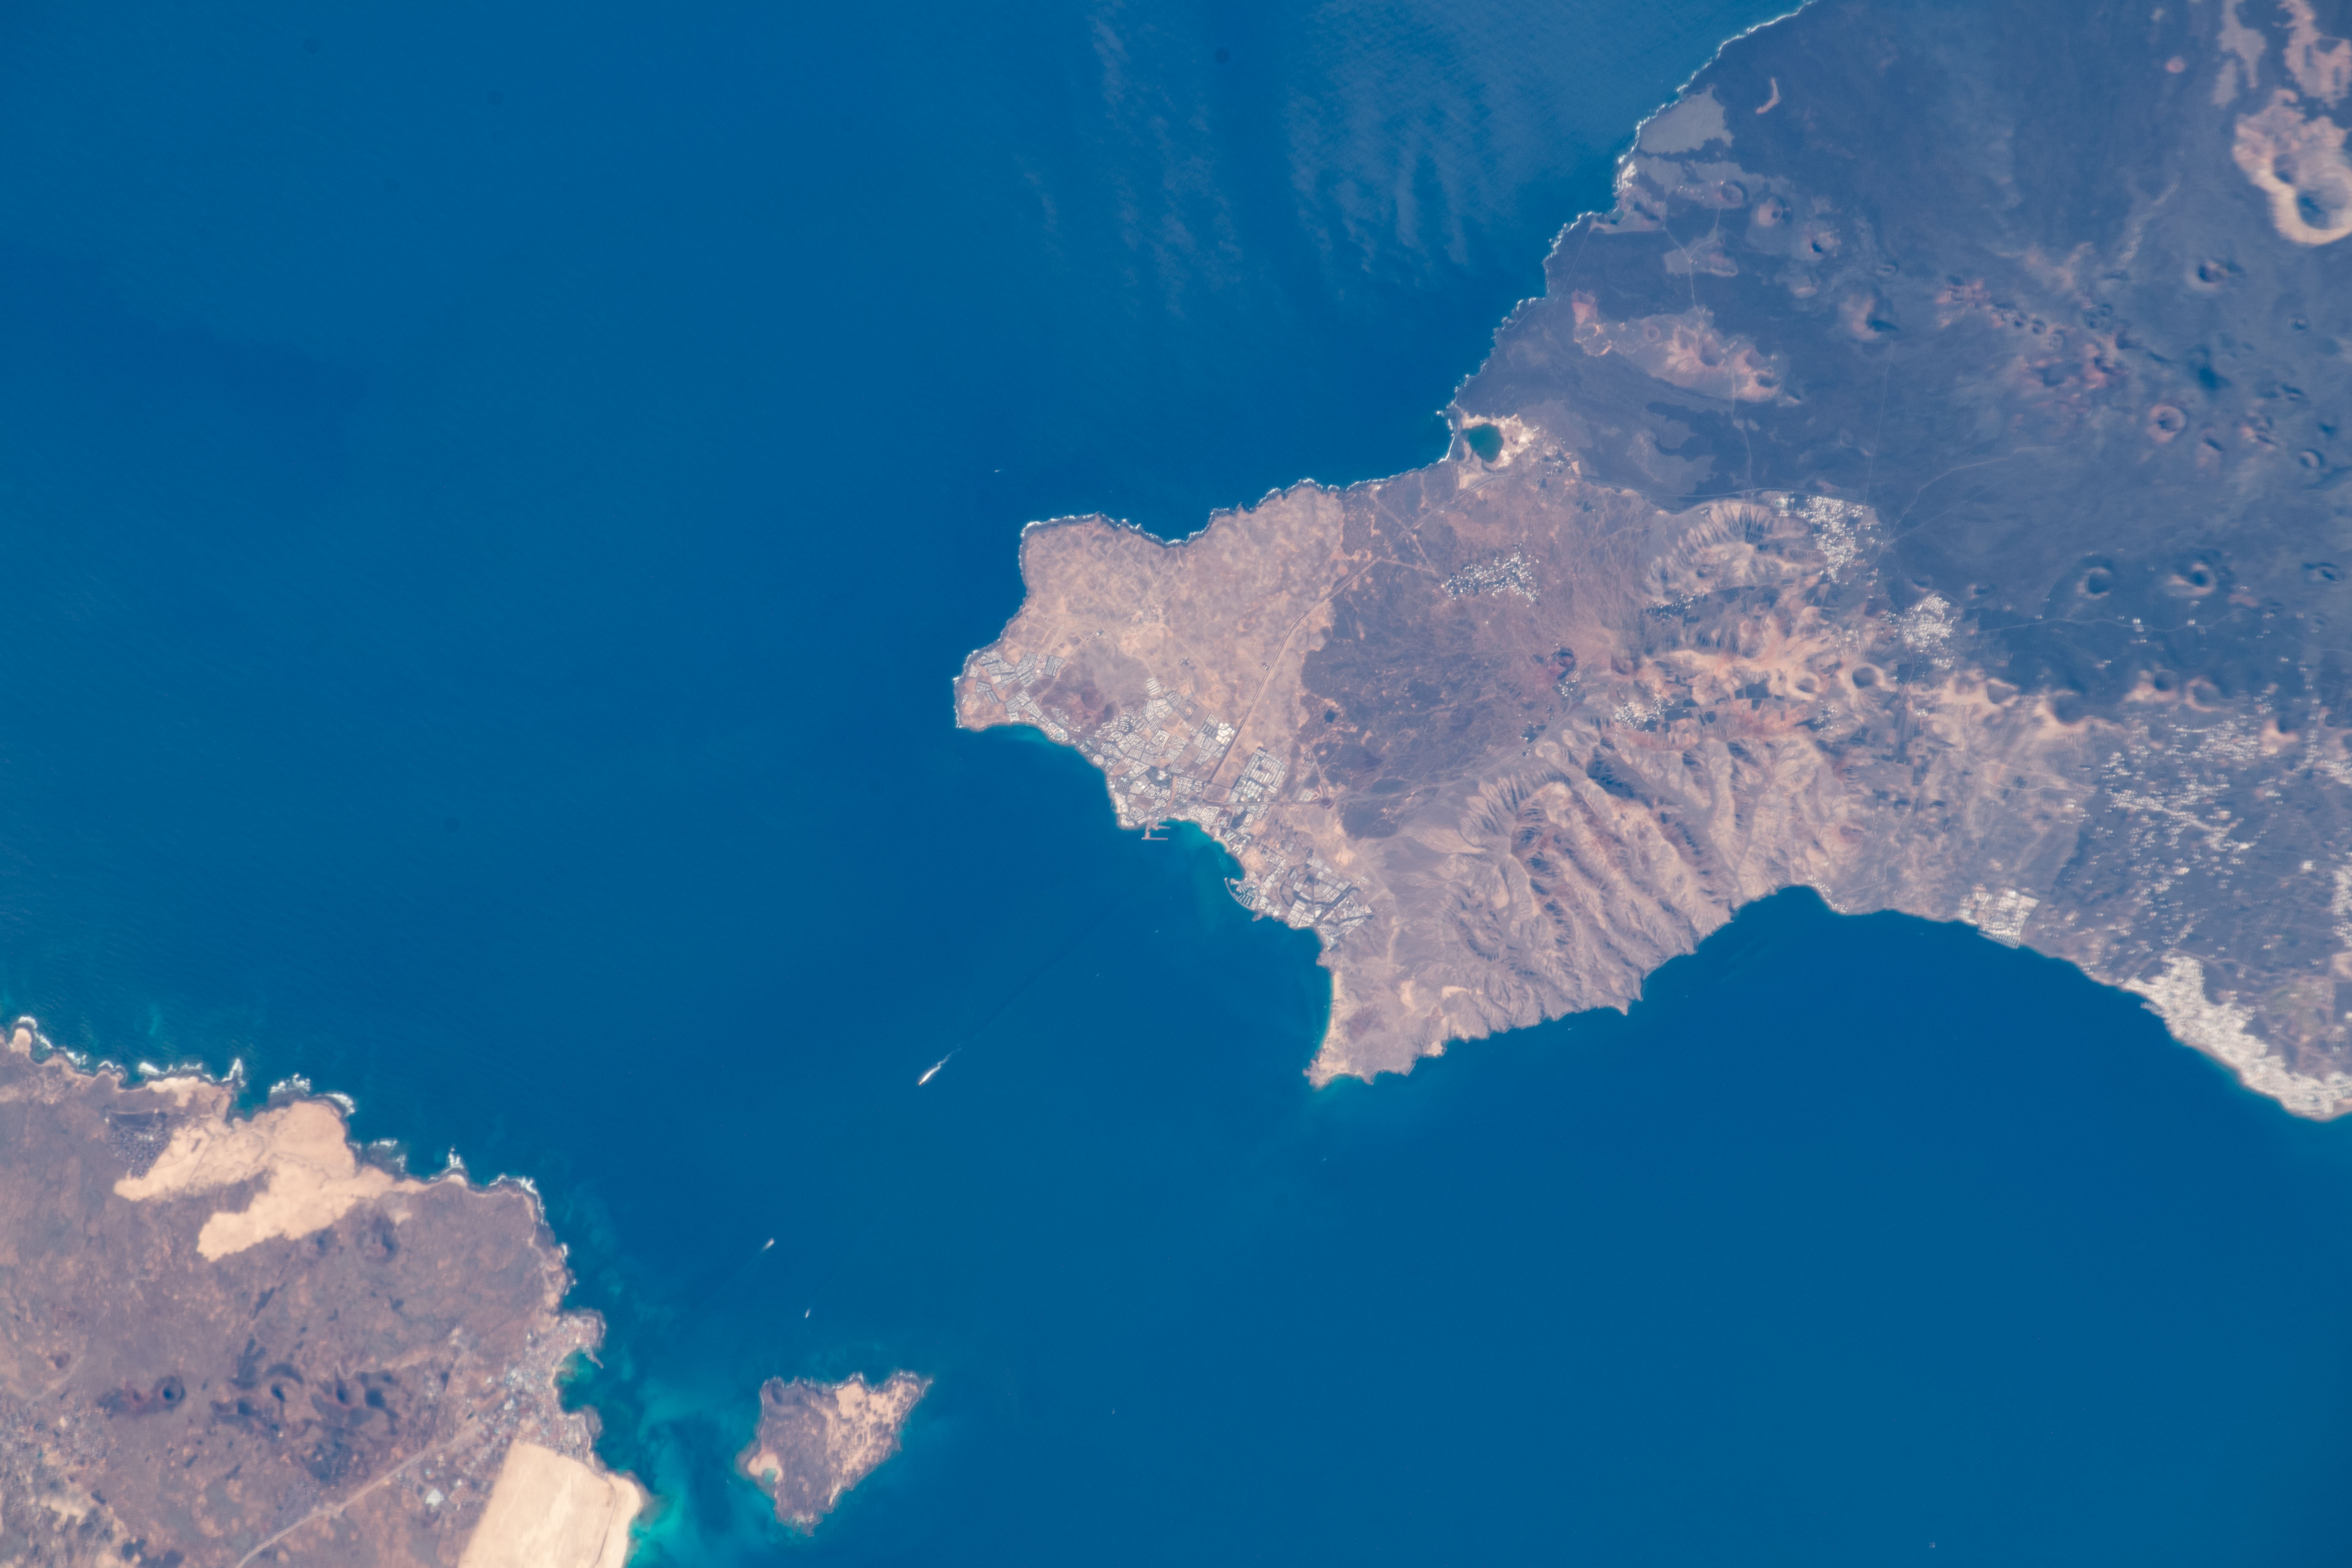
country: CANARY ISLANDS
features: PLAYA BLANCA, LANZAROTE
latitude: 28.9
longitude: -13.8
